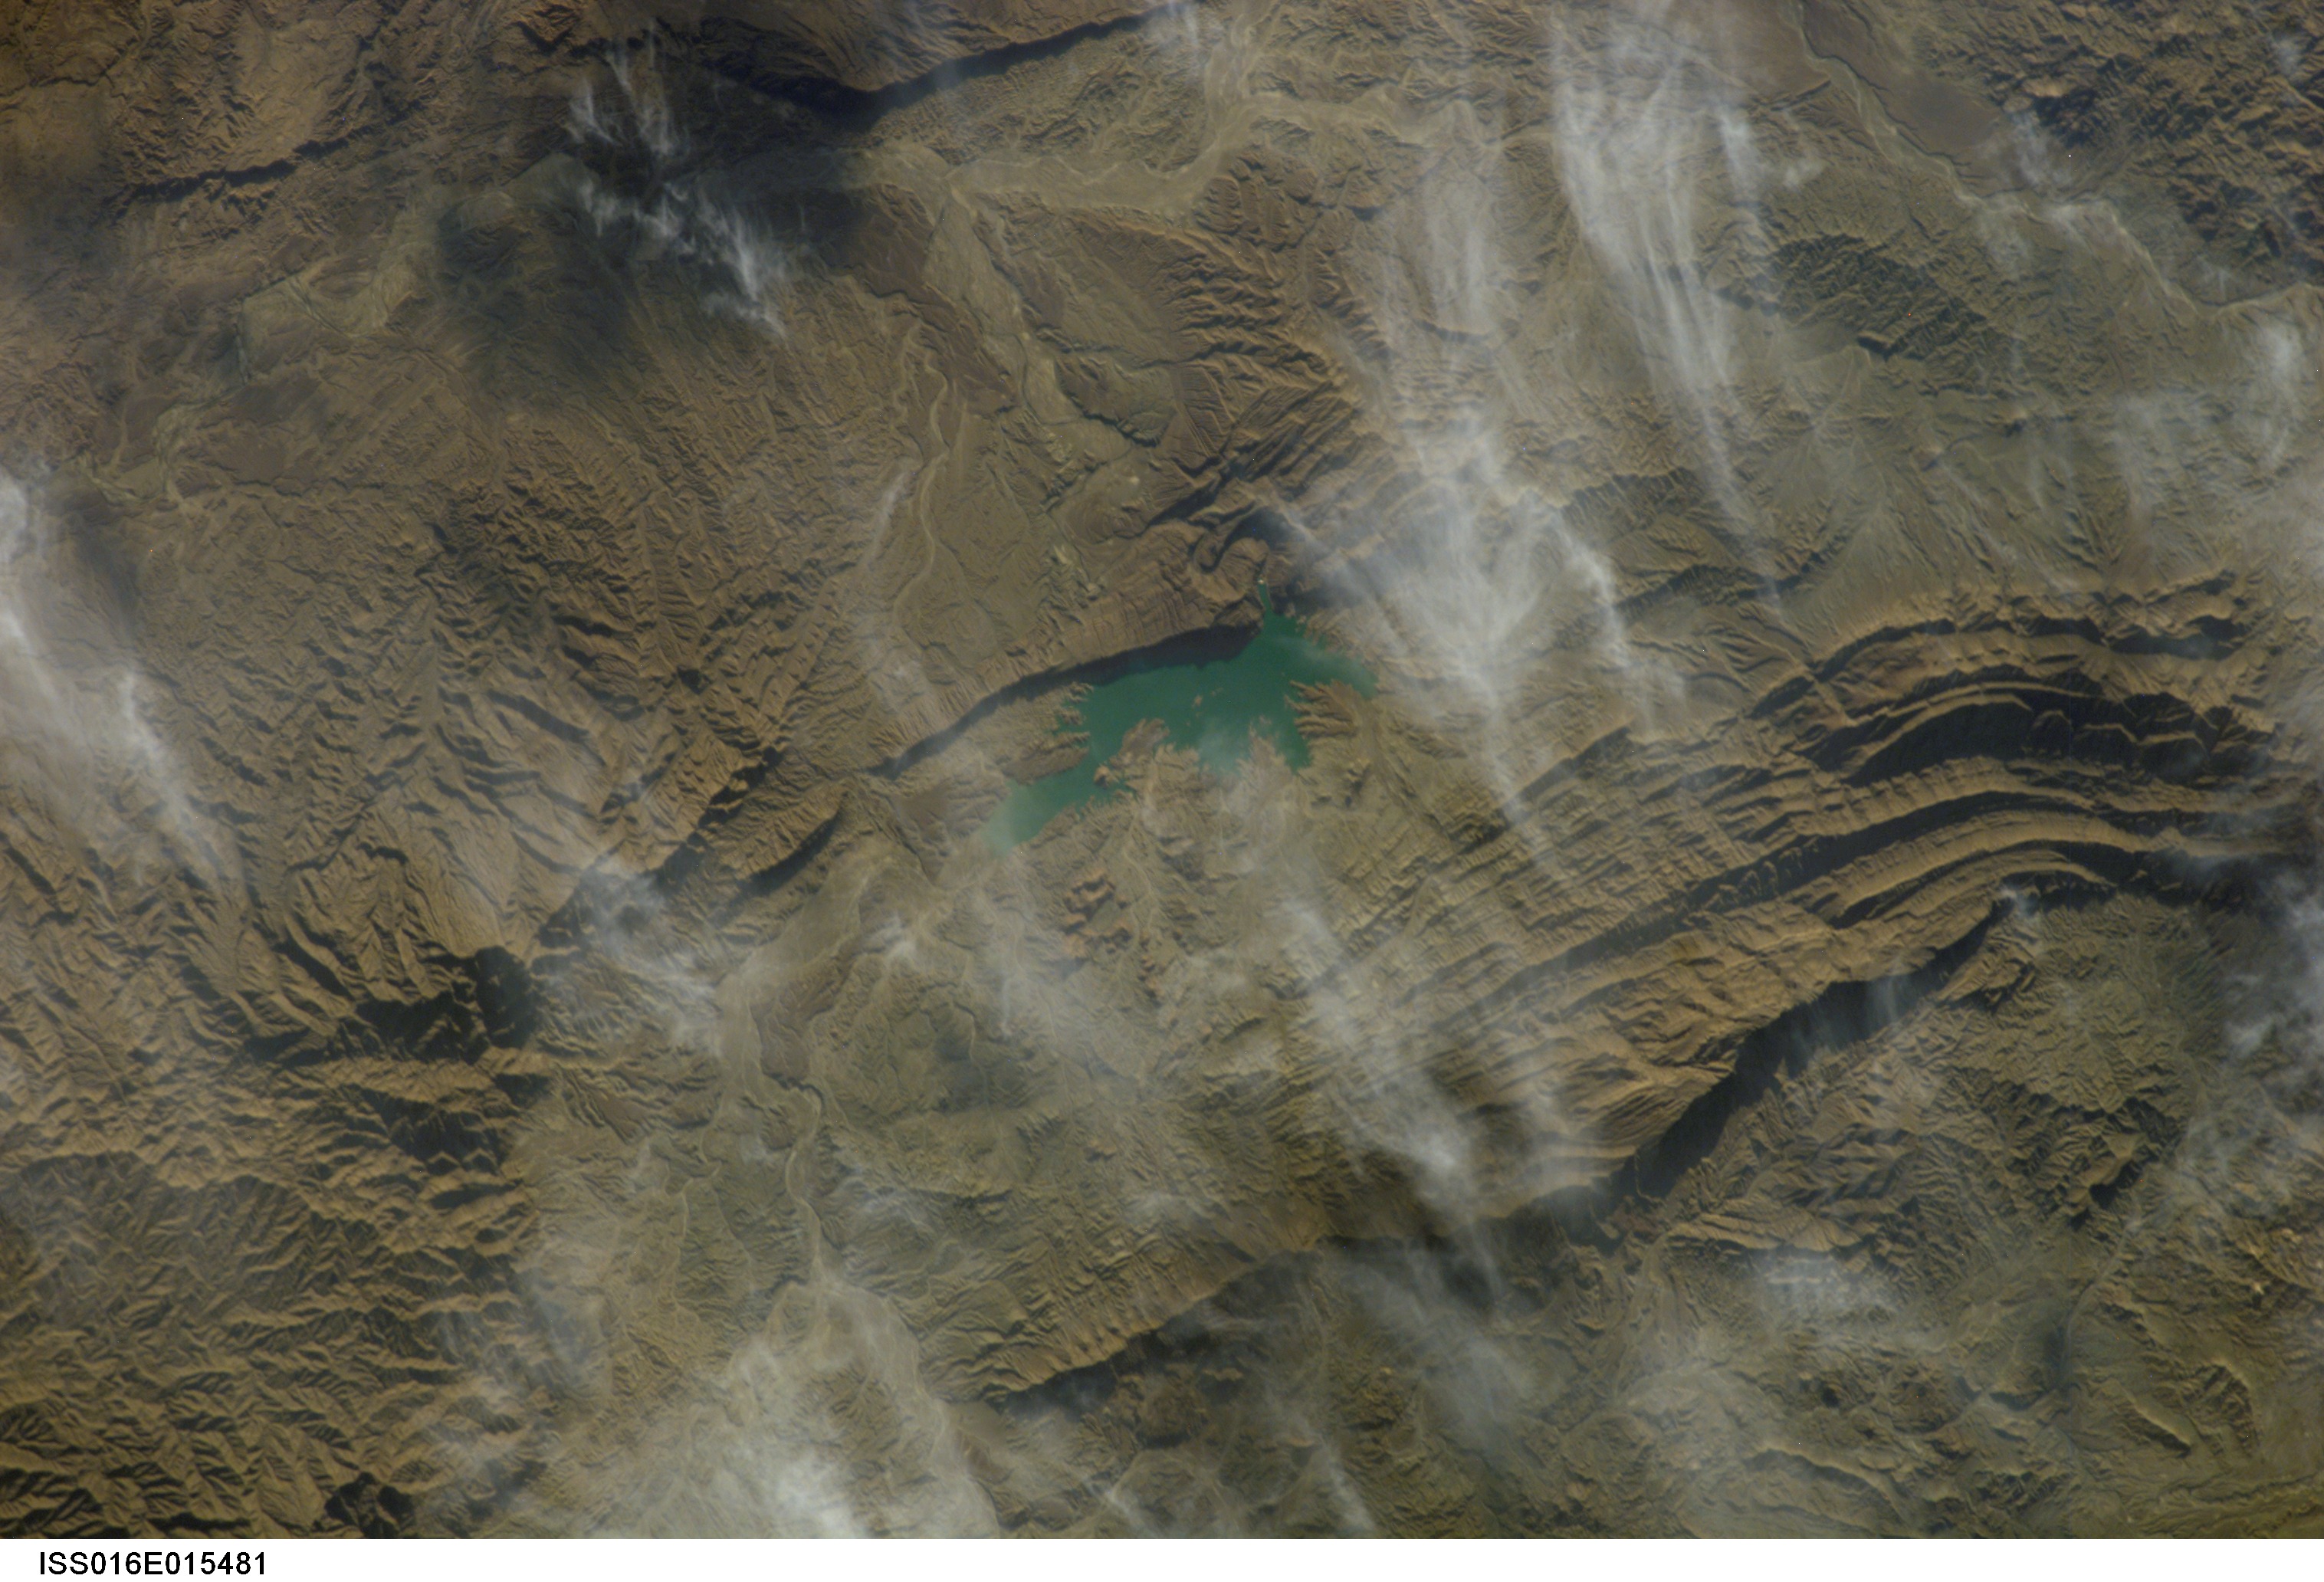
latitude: 26.0
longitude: 58.0
